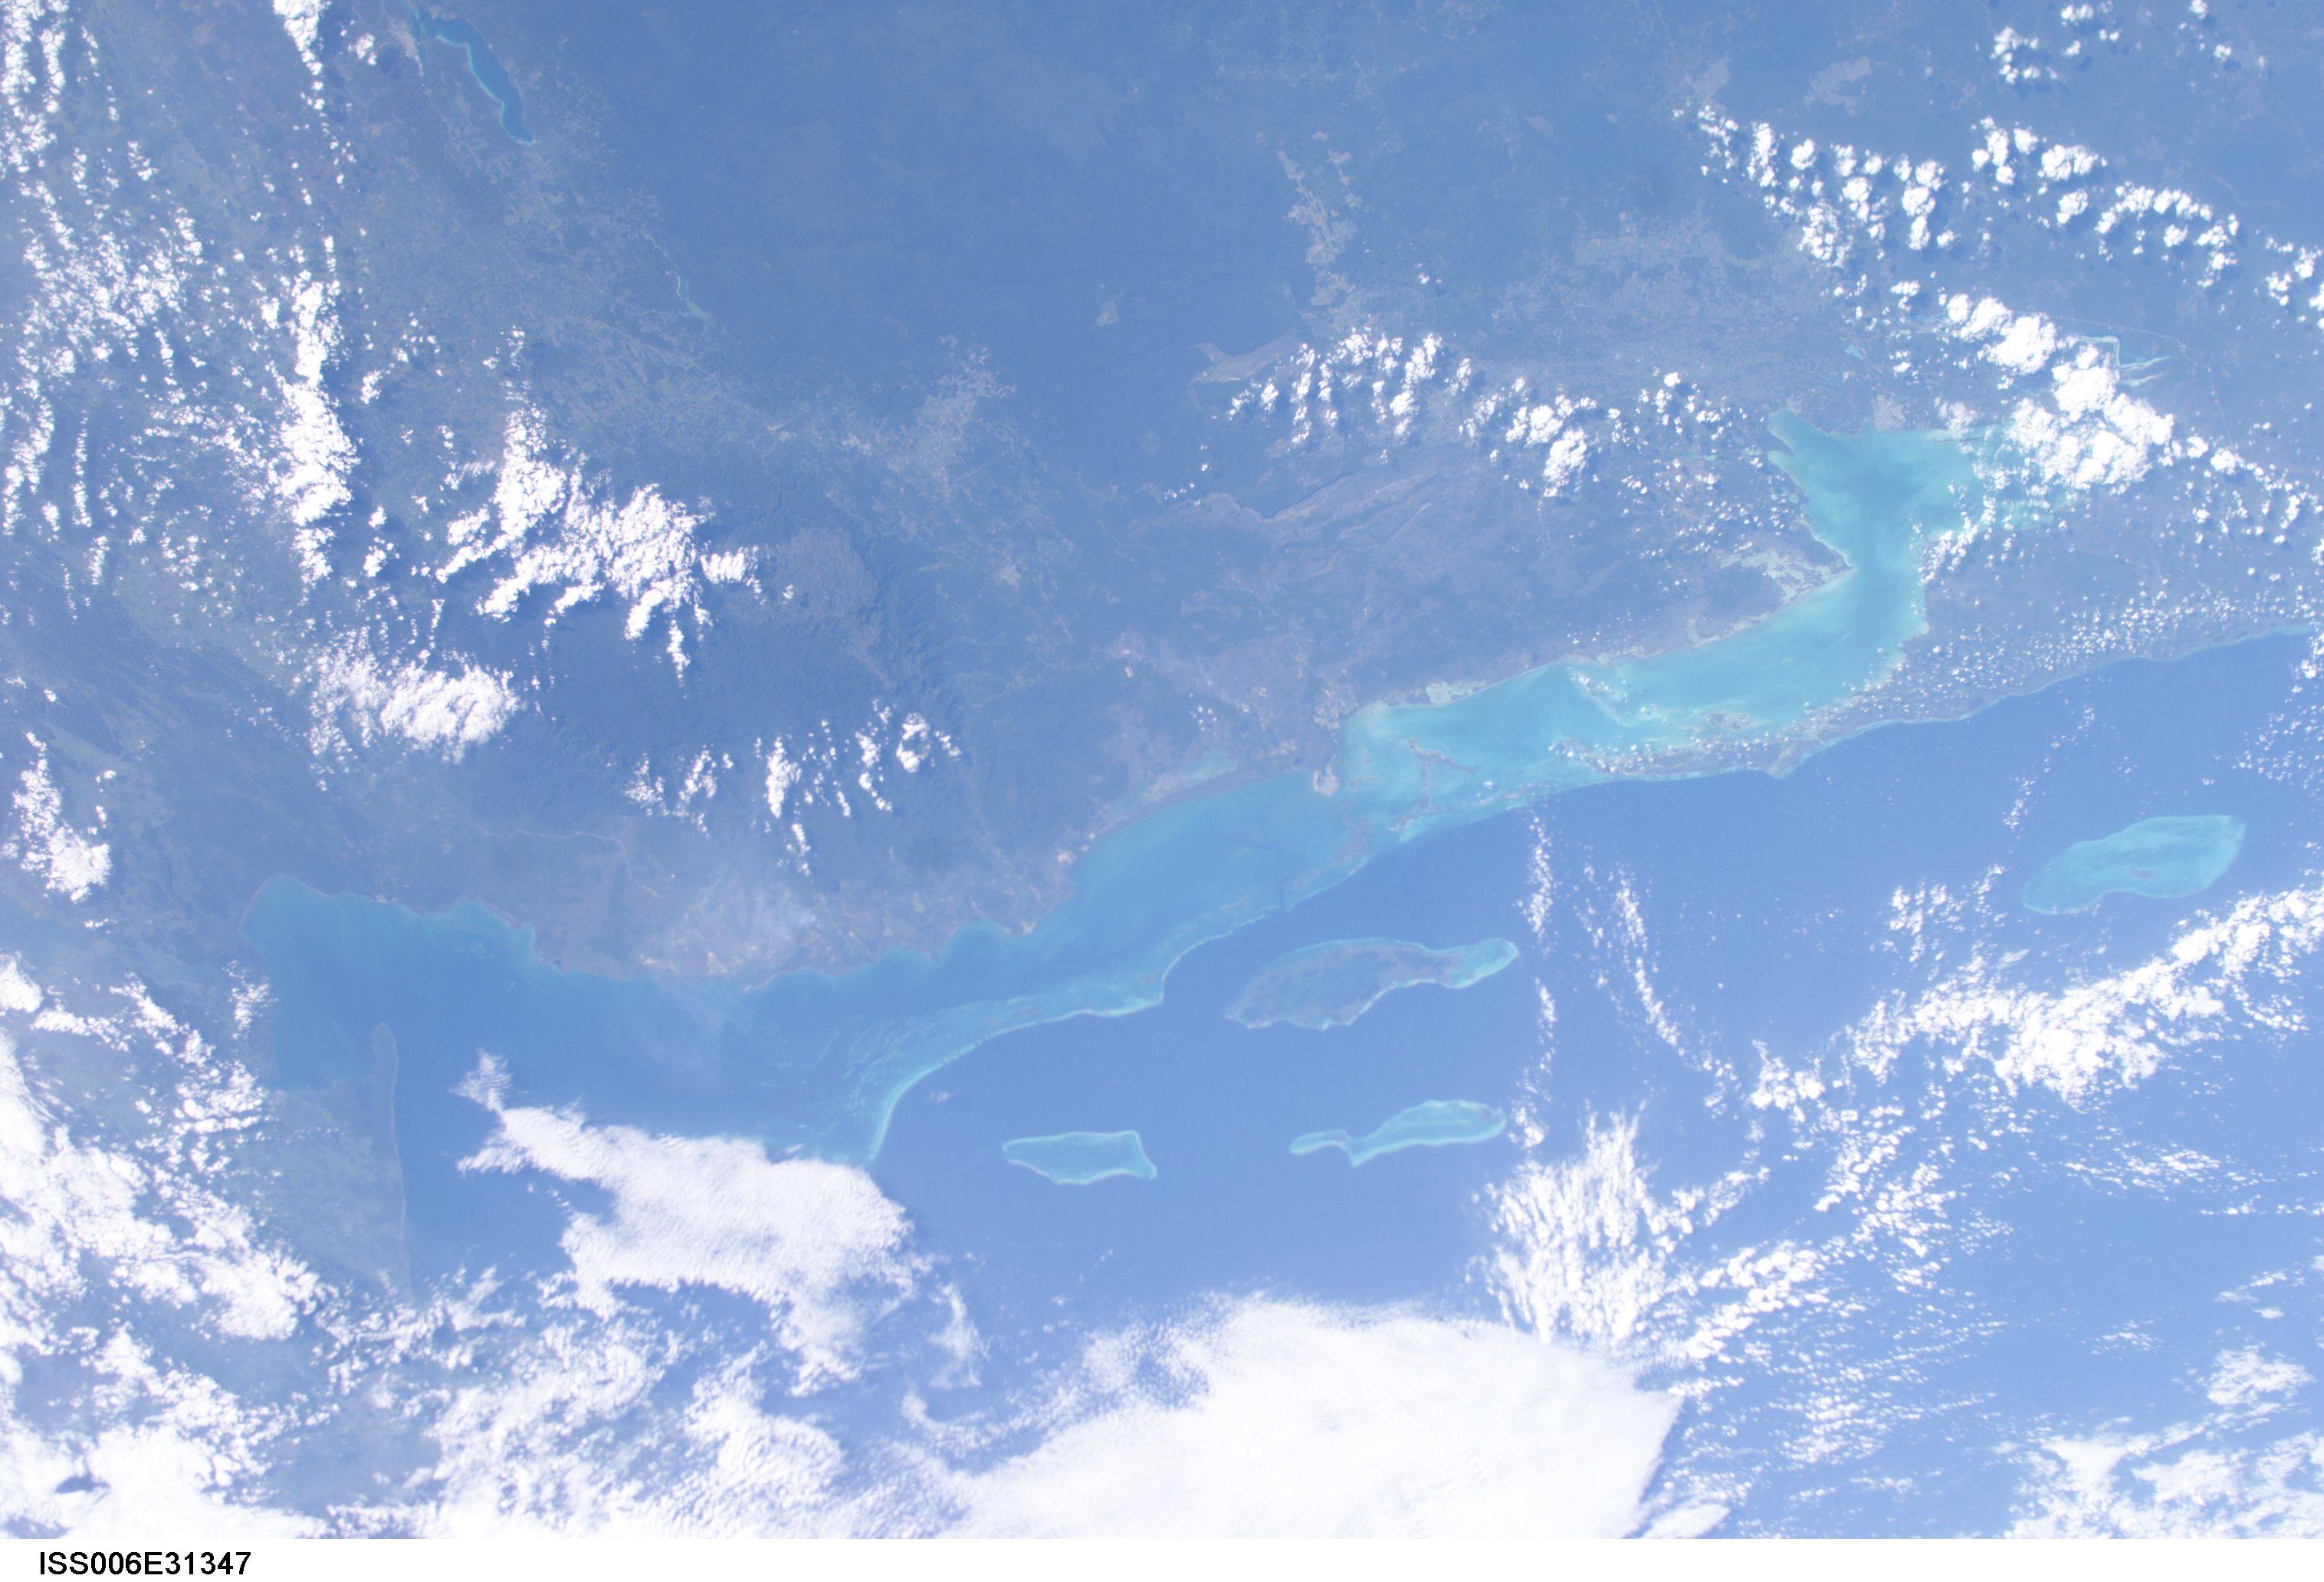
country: BELIZE
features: CHETUMAL B., TURNEFFE ISLE.
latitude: 17.5
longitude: -88.5
